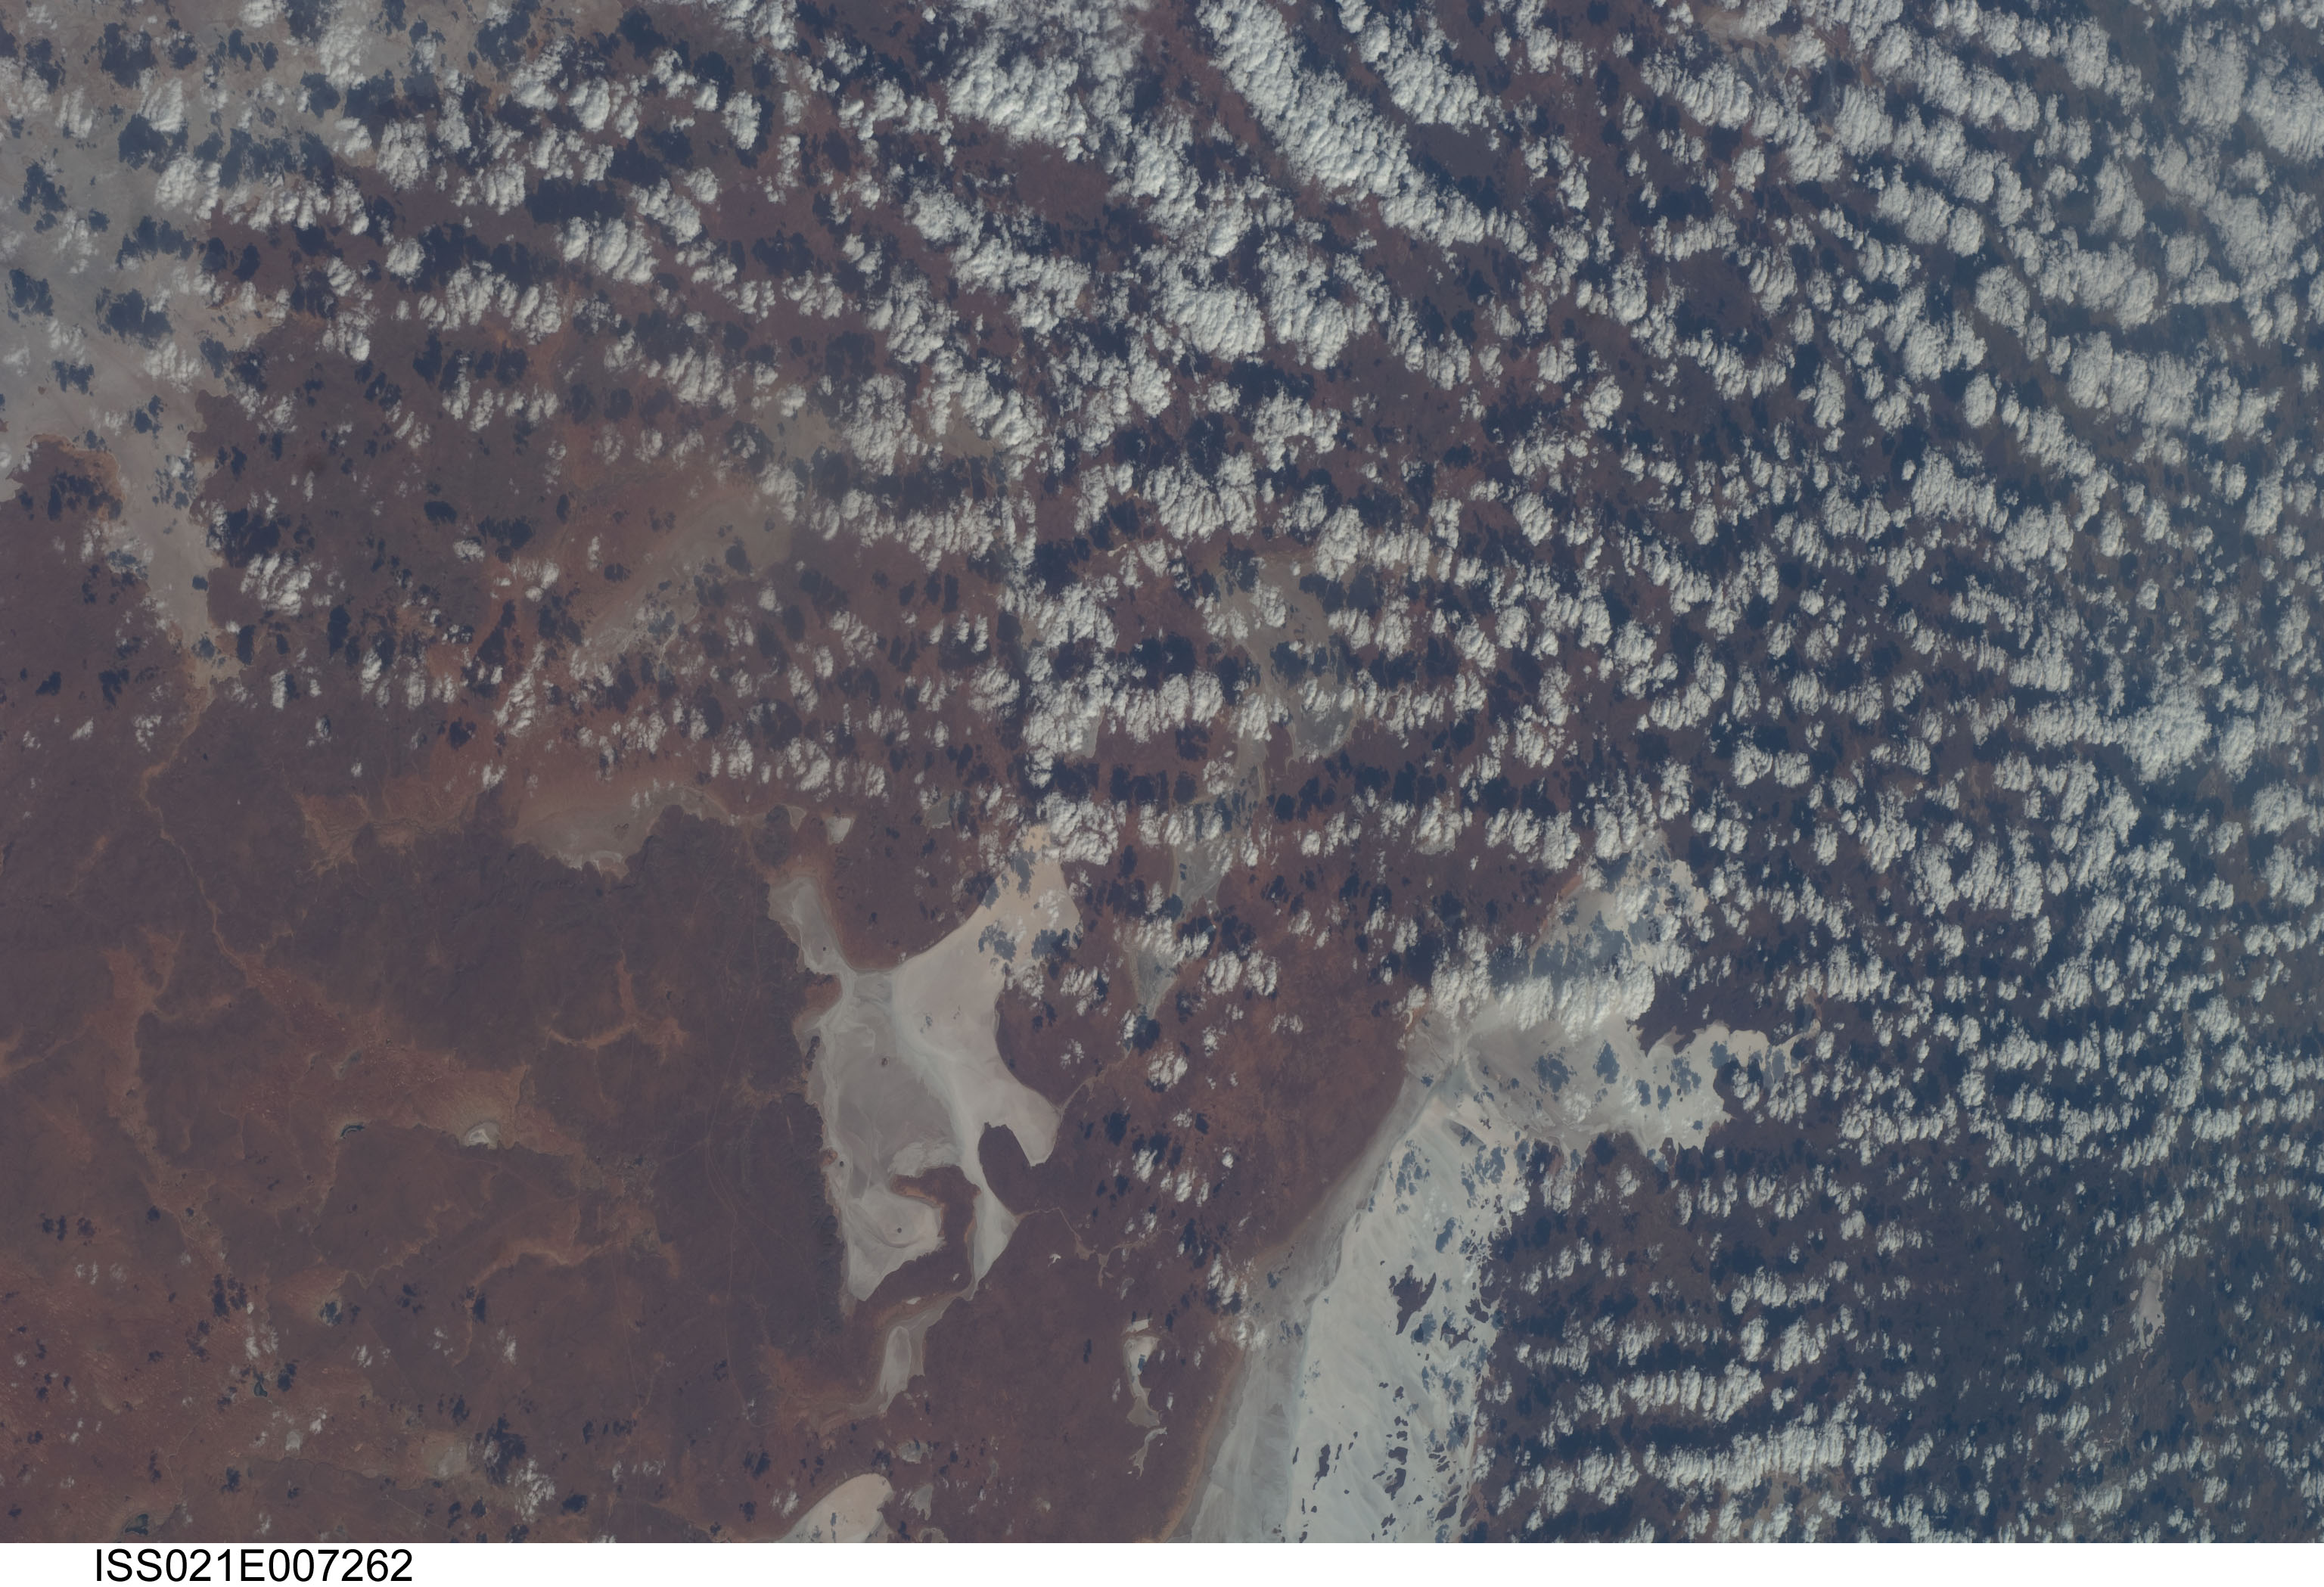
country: AUSTRALIA-SA
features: ISLAND LAGOON, S. LAKE GAIRDNER, SW. LAKE TORRENS
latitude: -31.5
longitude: 137.0
